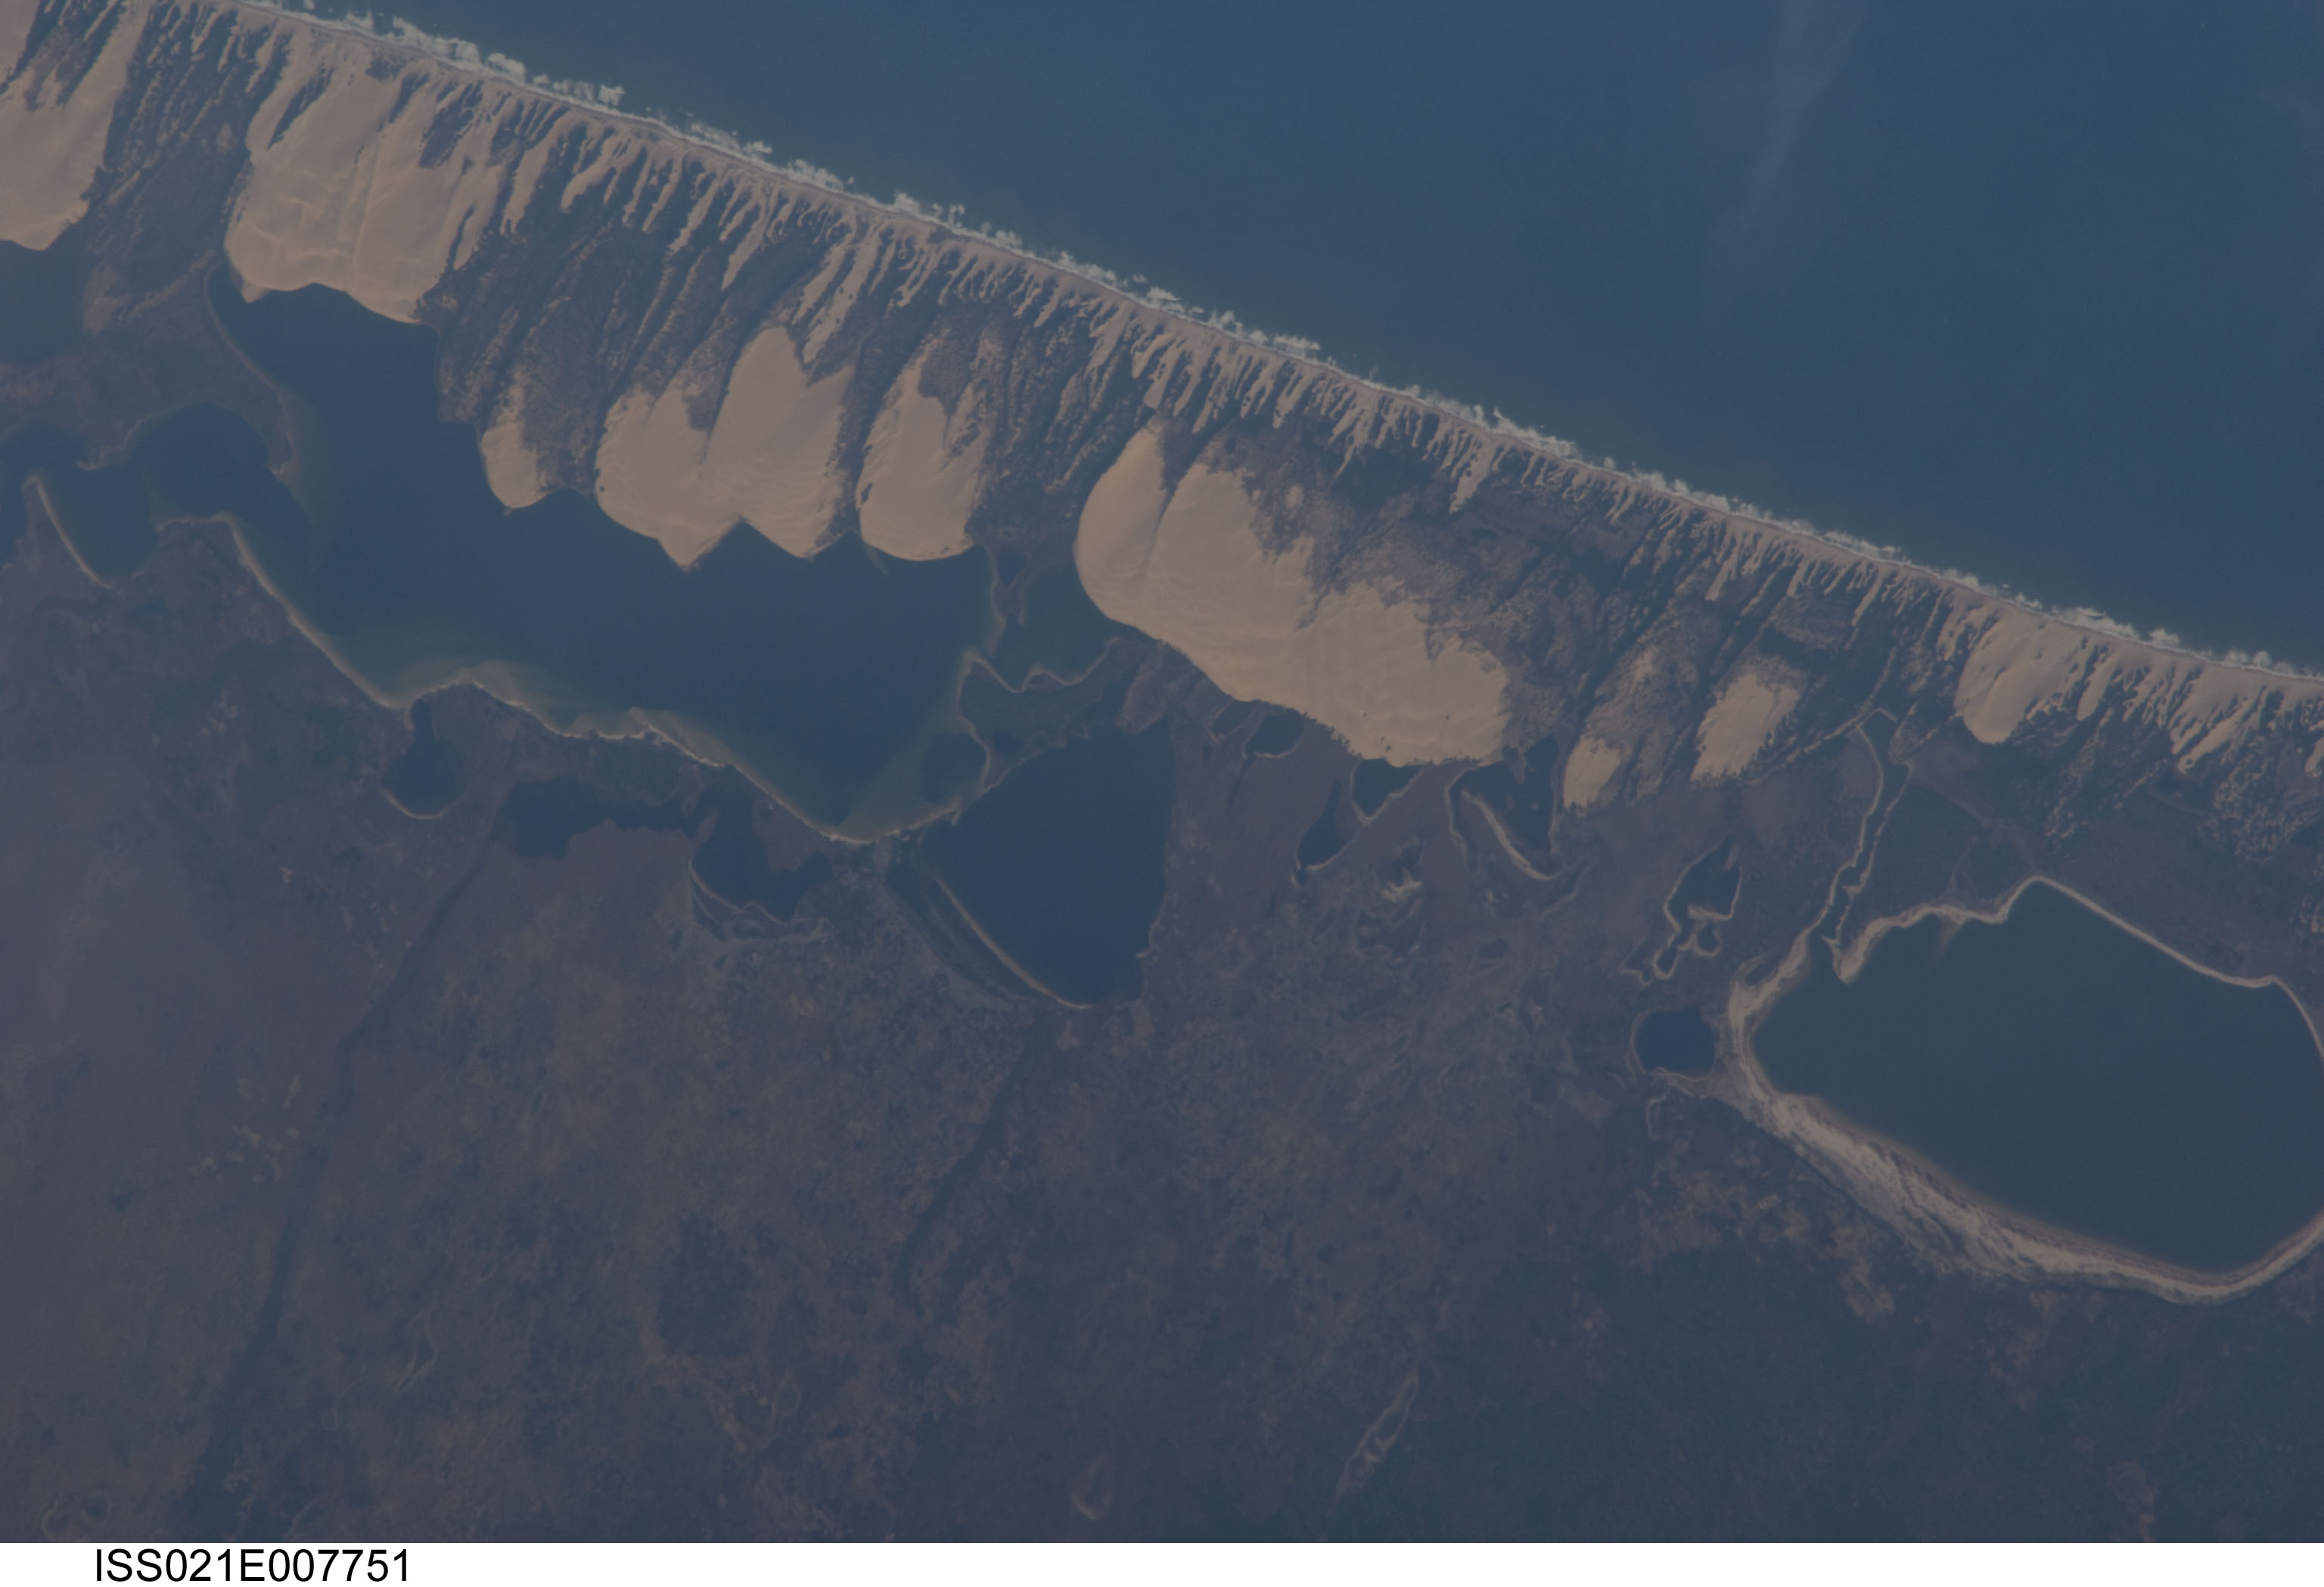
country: MOZAMBIQUE
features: COASTLINE DUNES, MAPUTO PROVINCE, MOZAMBIQUE,MOZAMBIQUE, SHORELINE,MANHIÇA DISTRICT MOZAMBIQUE
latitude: -25.4
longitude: 33.1
